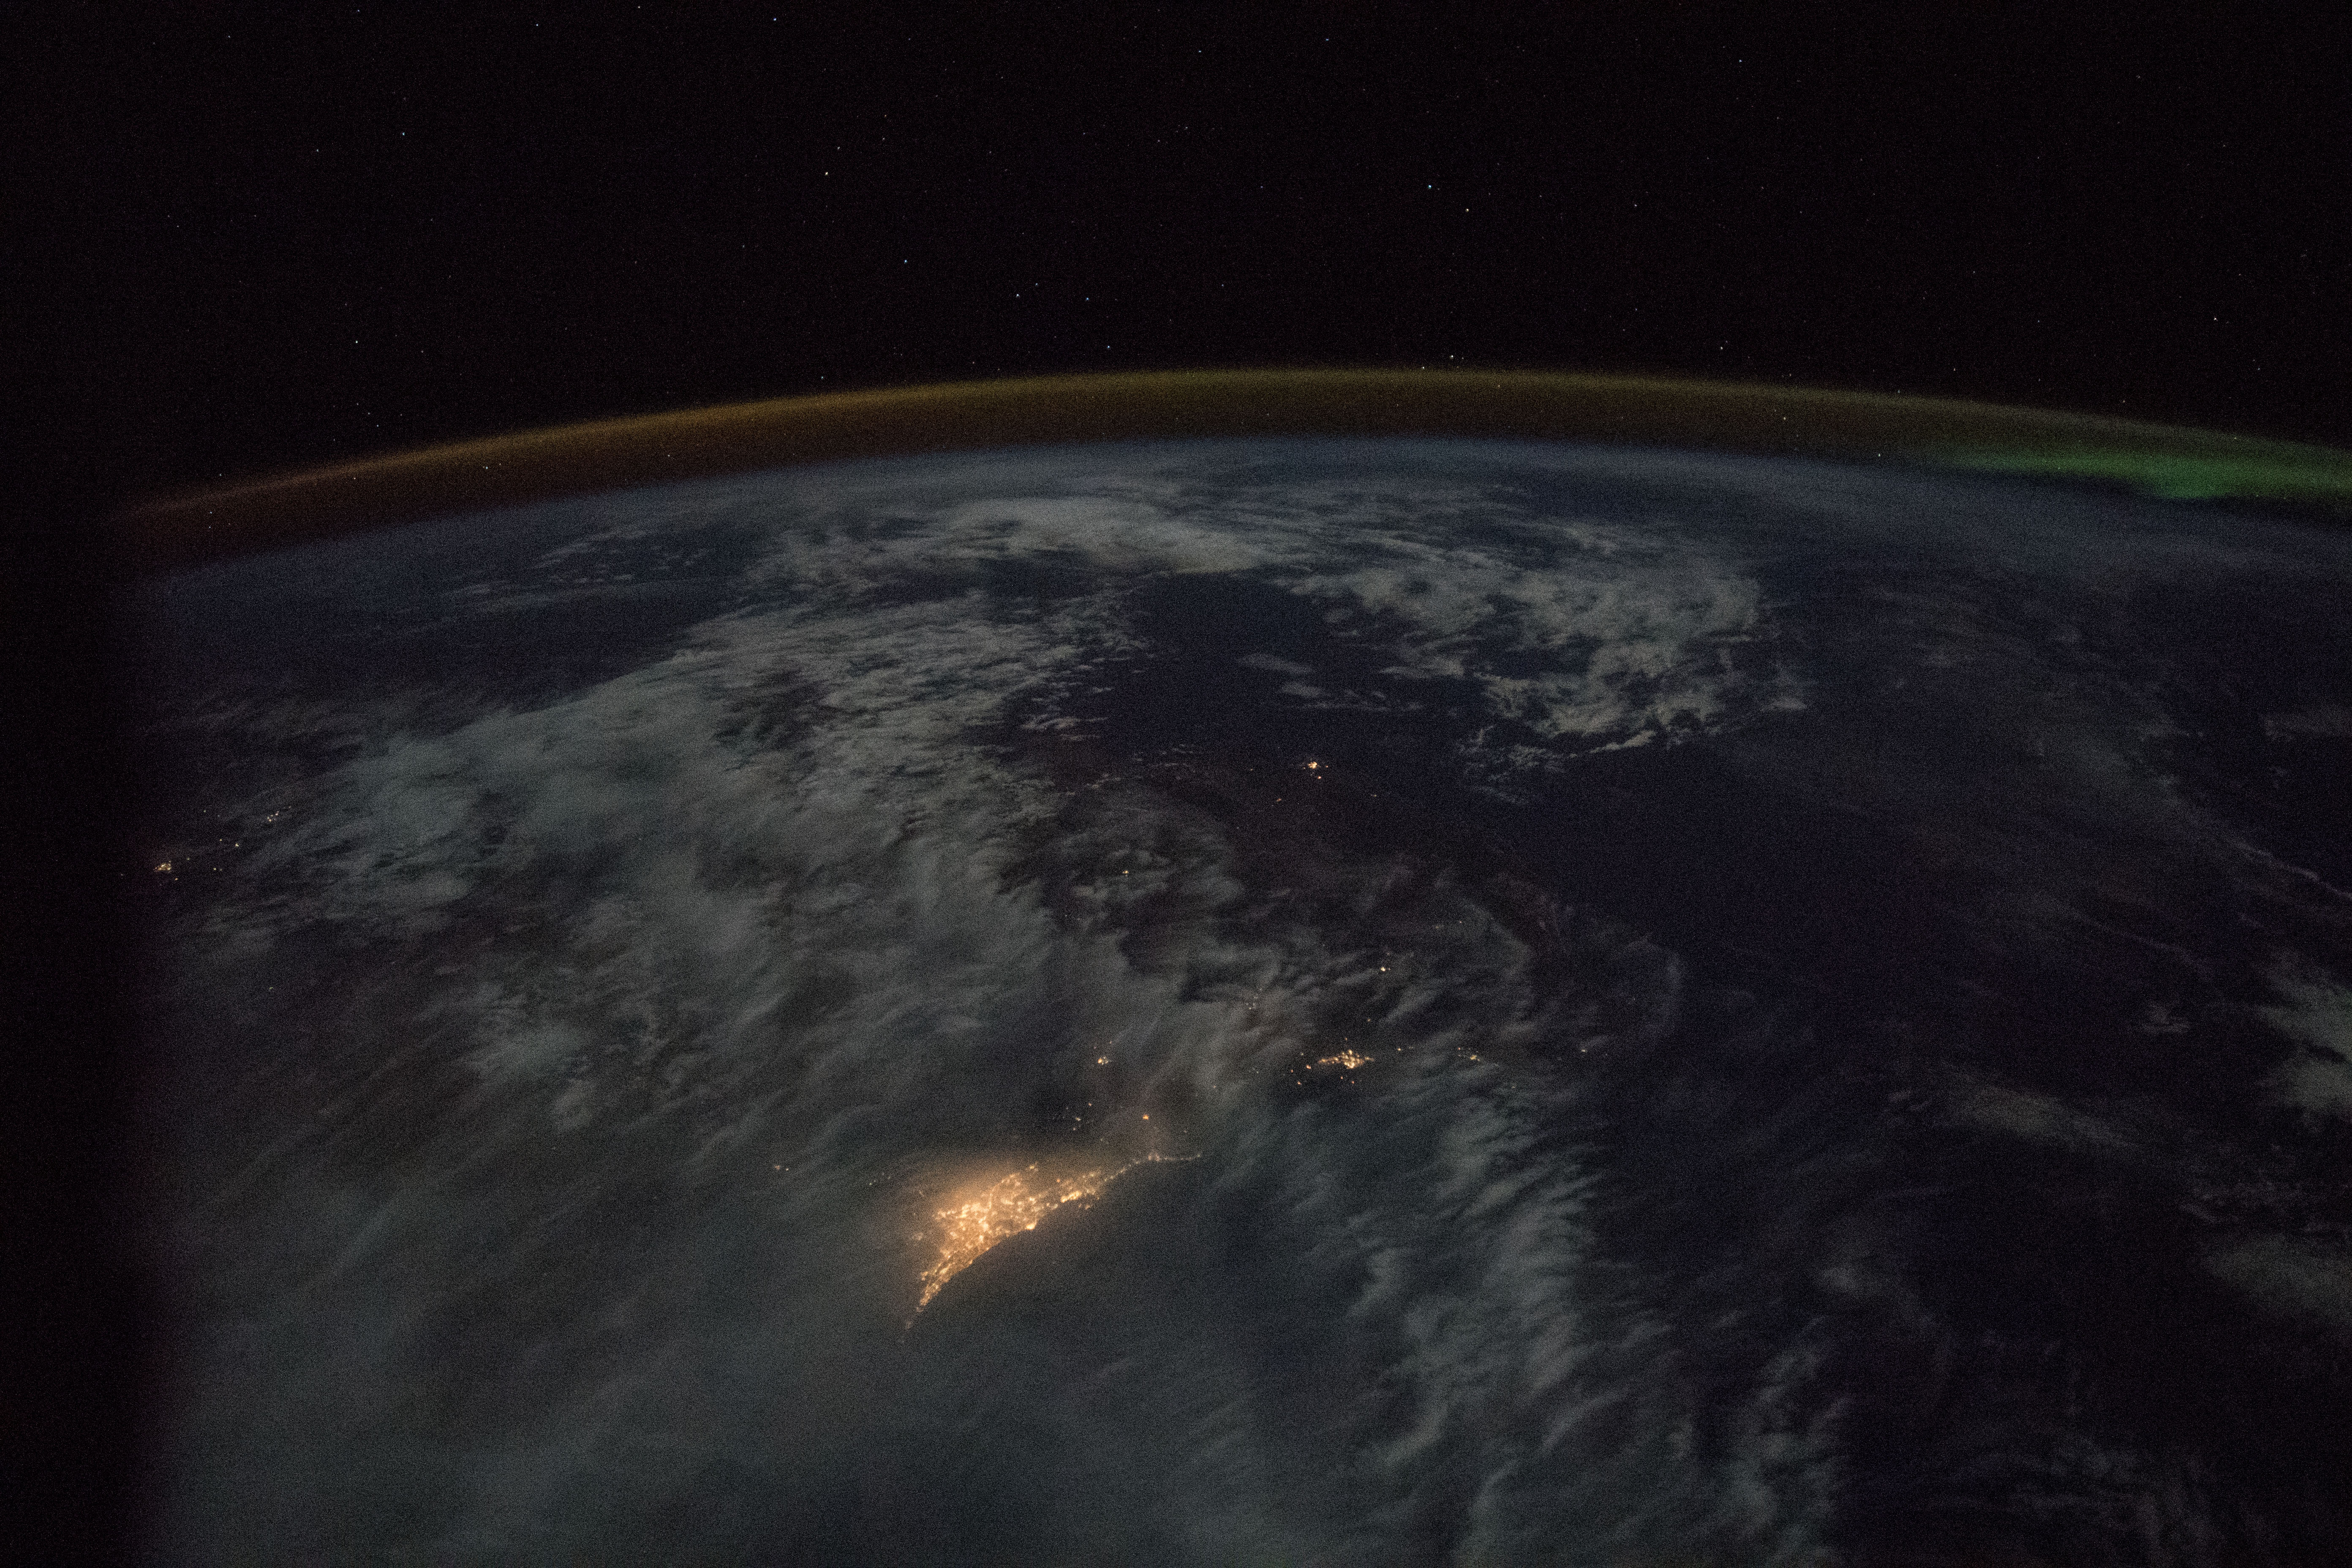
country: AUSTRALIA-WA
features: PERTH, AURORA, DARK EARTHOBS
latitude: -34.5
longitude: 119.5
